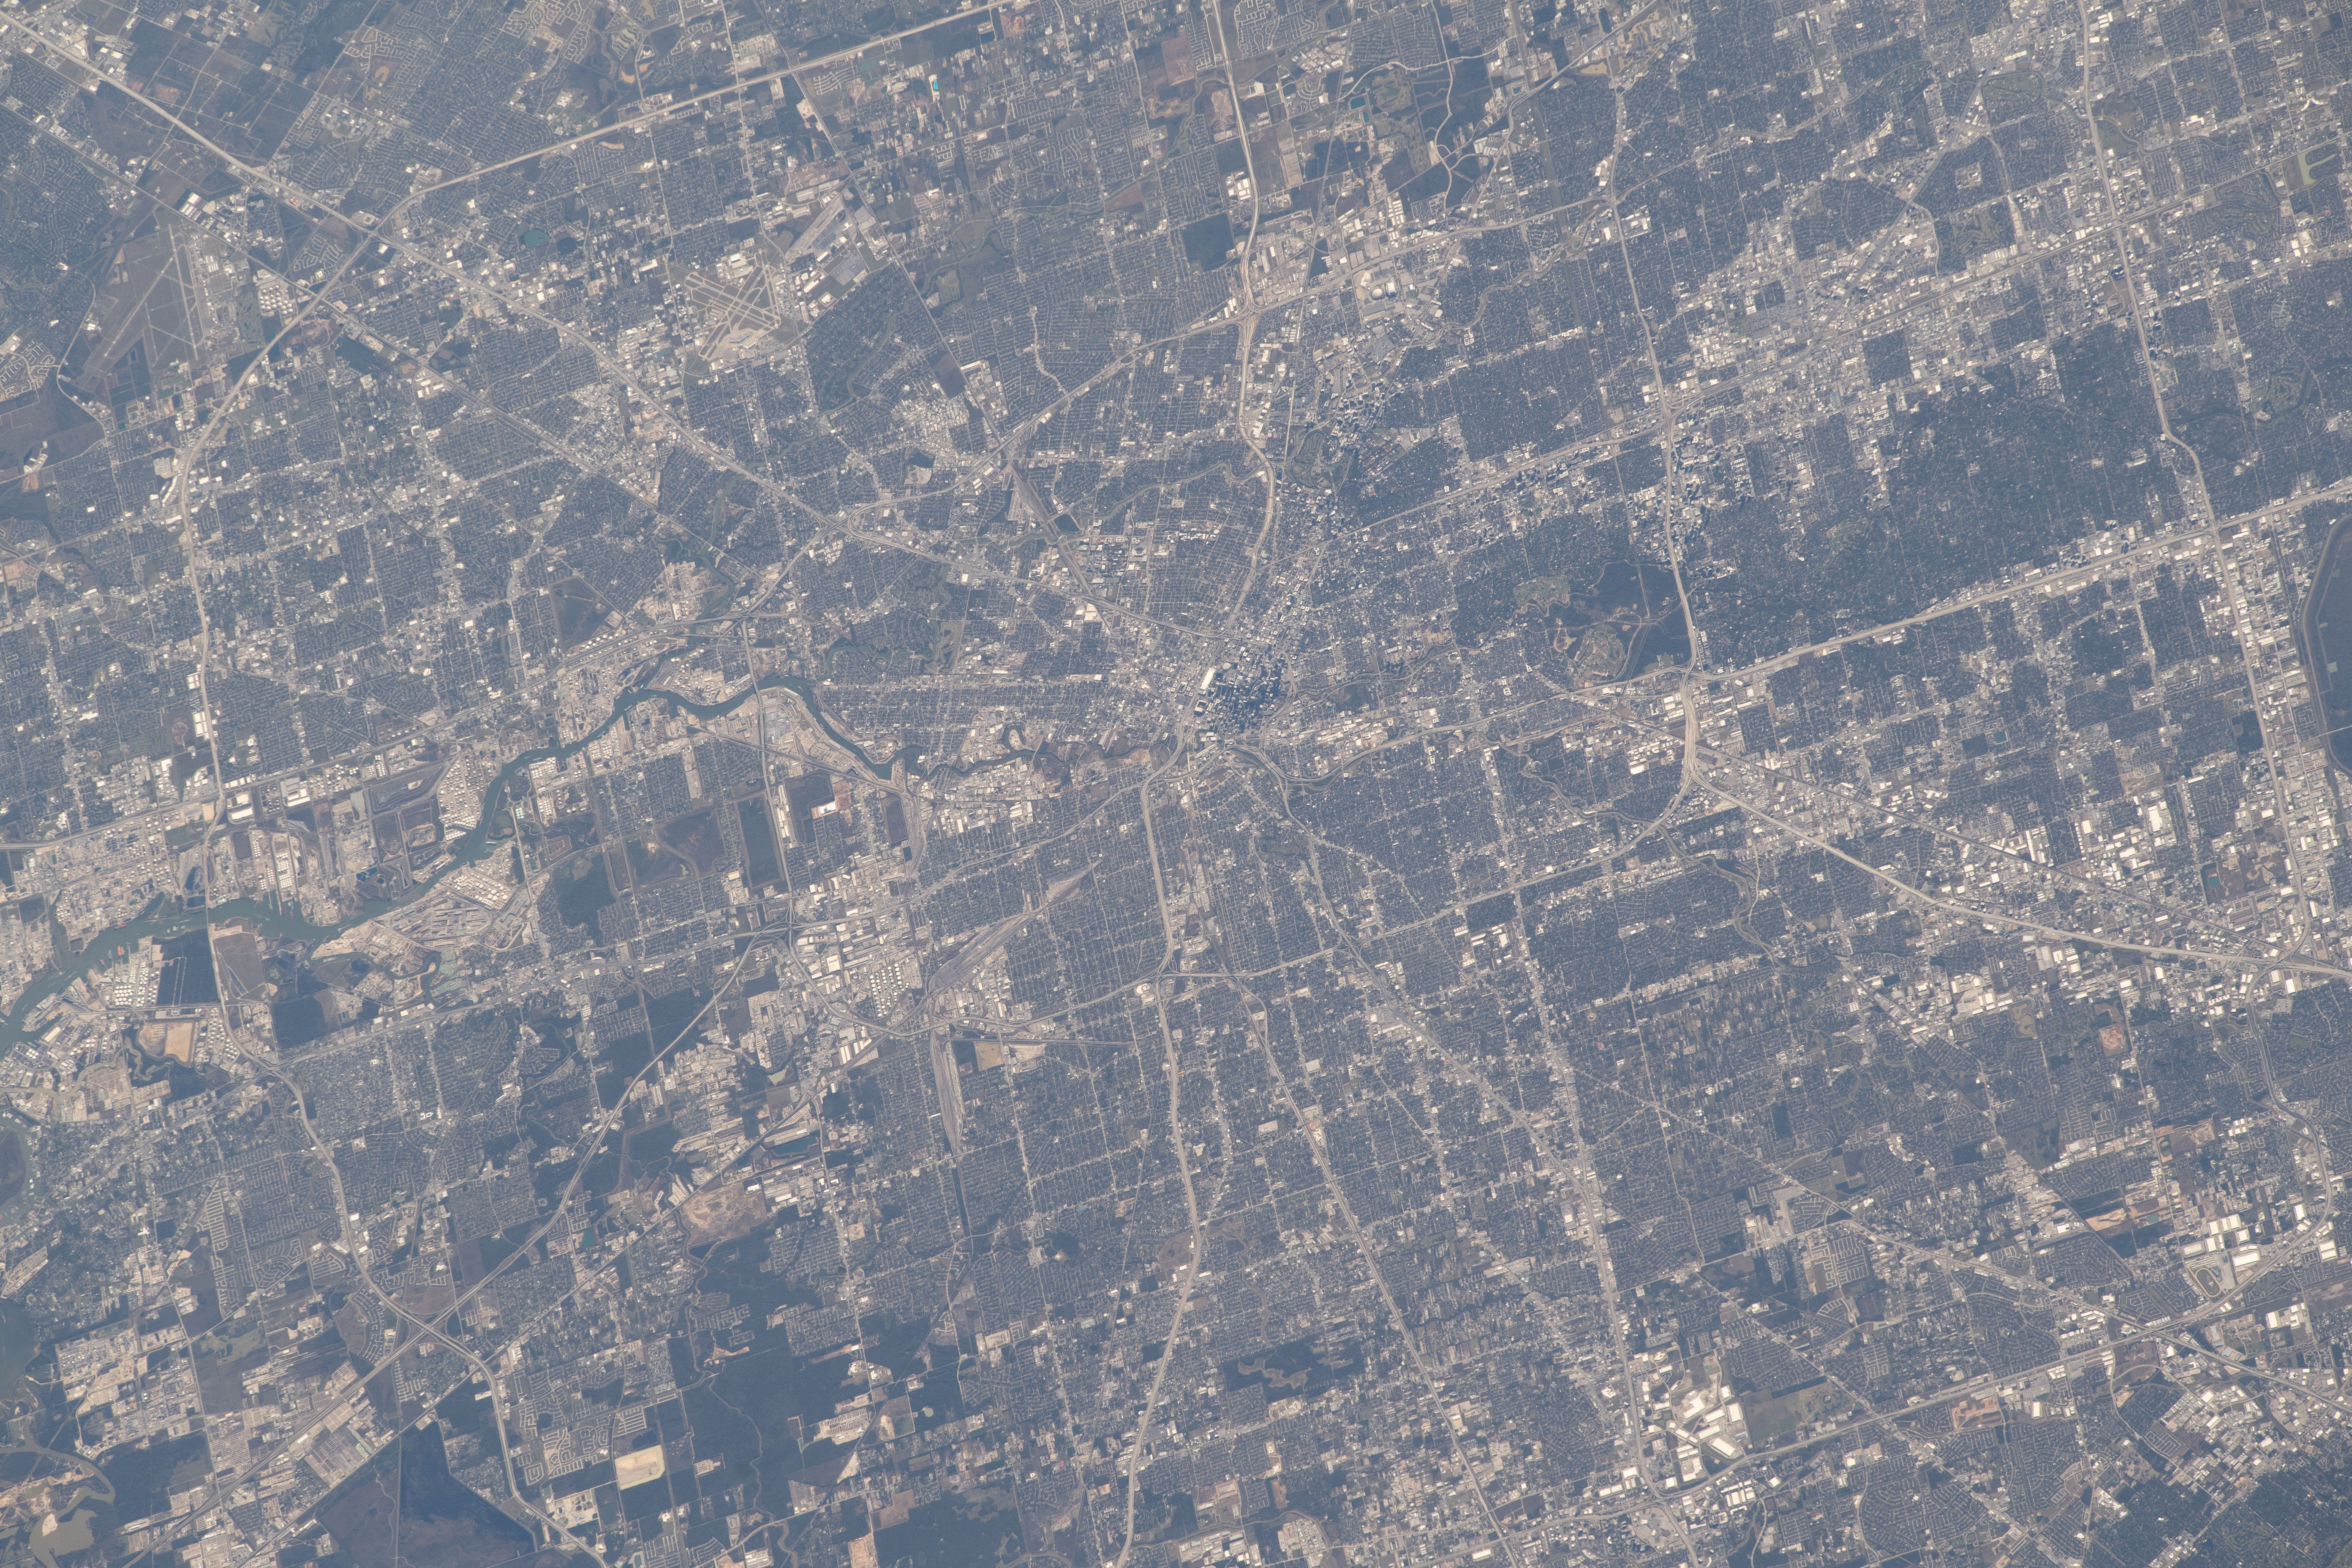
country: USA-TEXAS
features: USA,TEXAS,CITY OF HOUSTON,BUFFALO BAYOU RIVER
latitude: 29.8
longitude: -95.3
